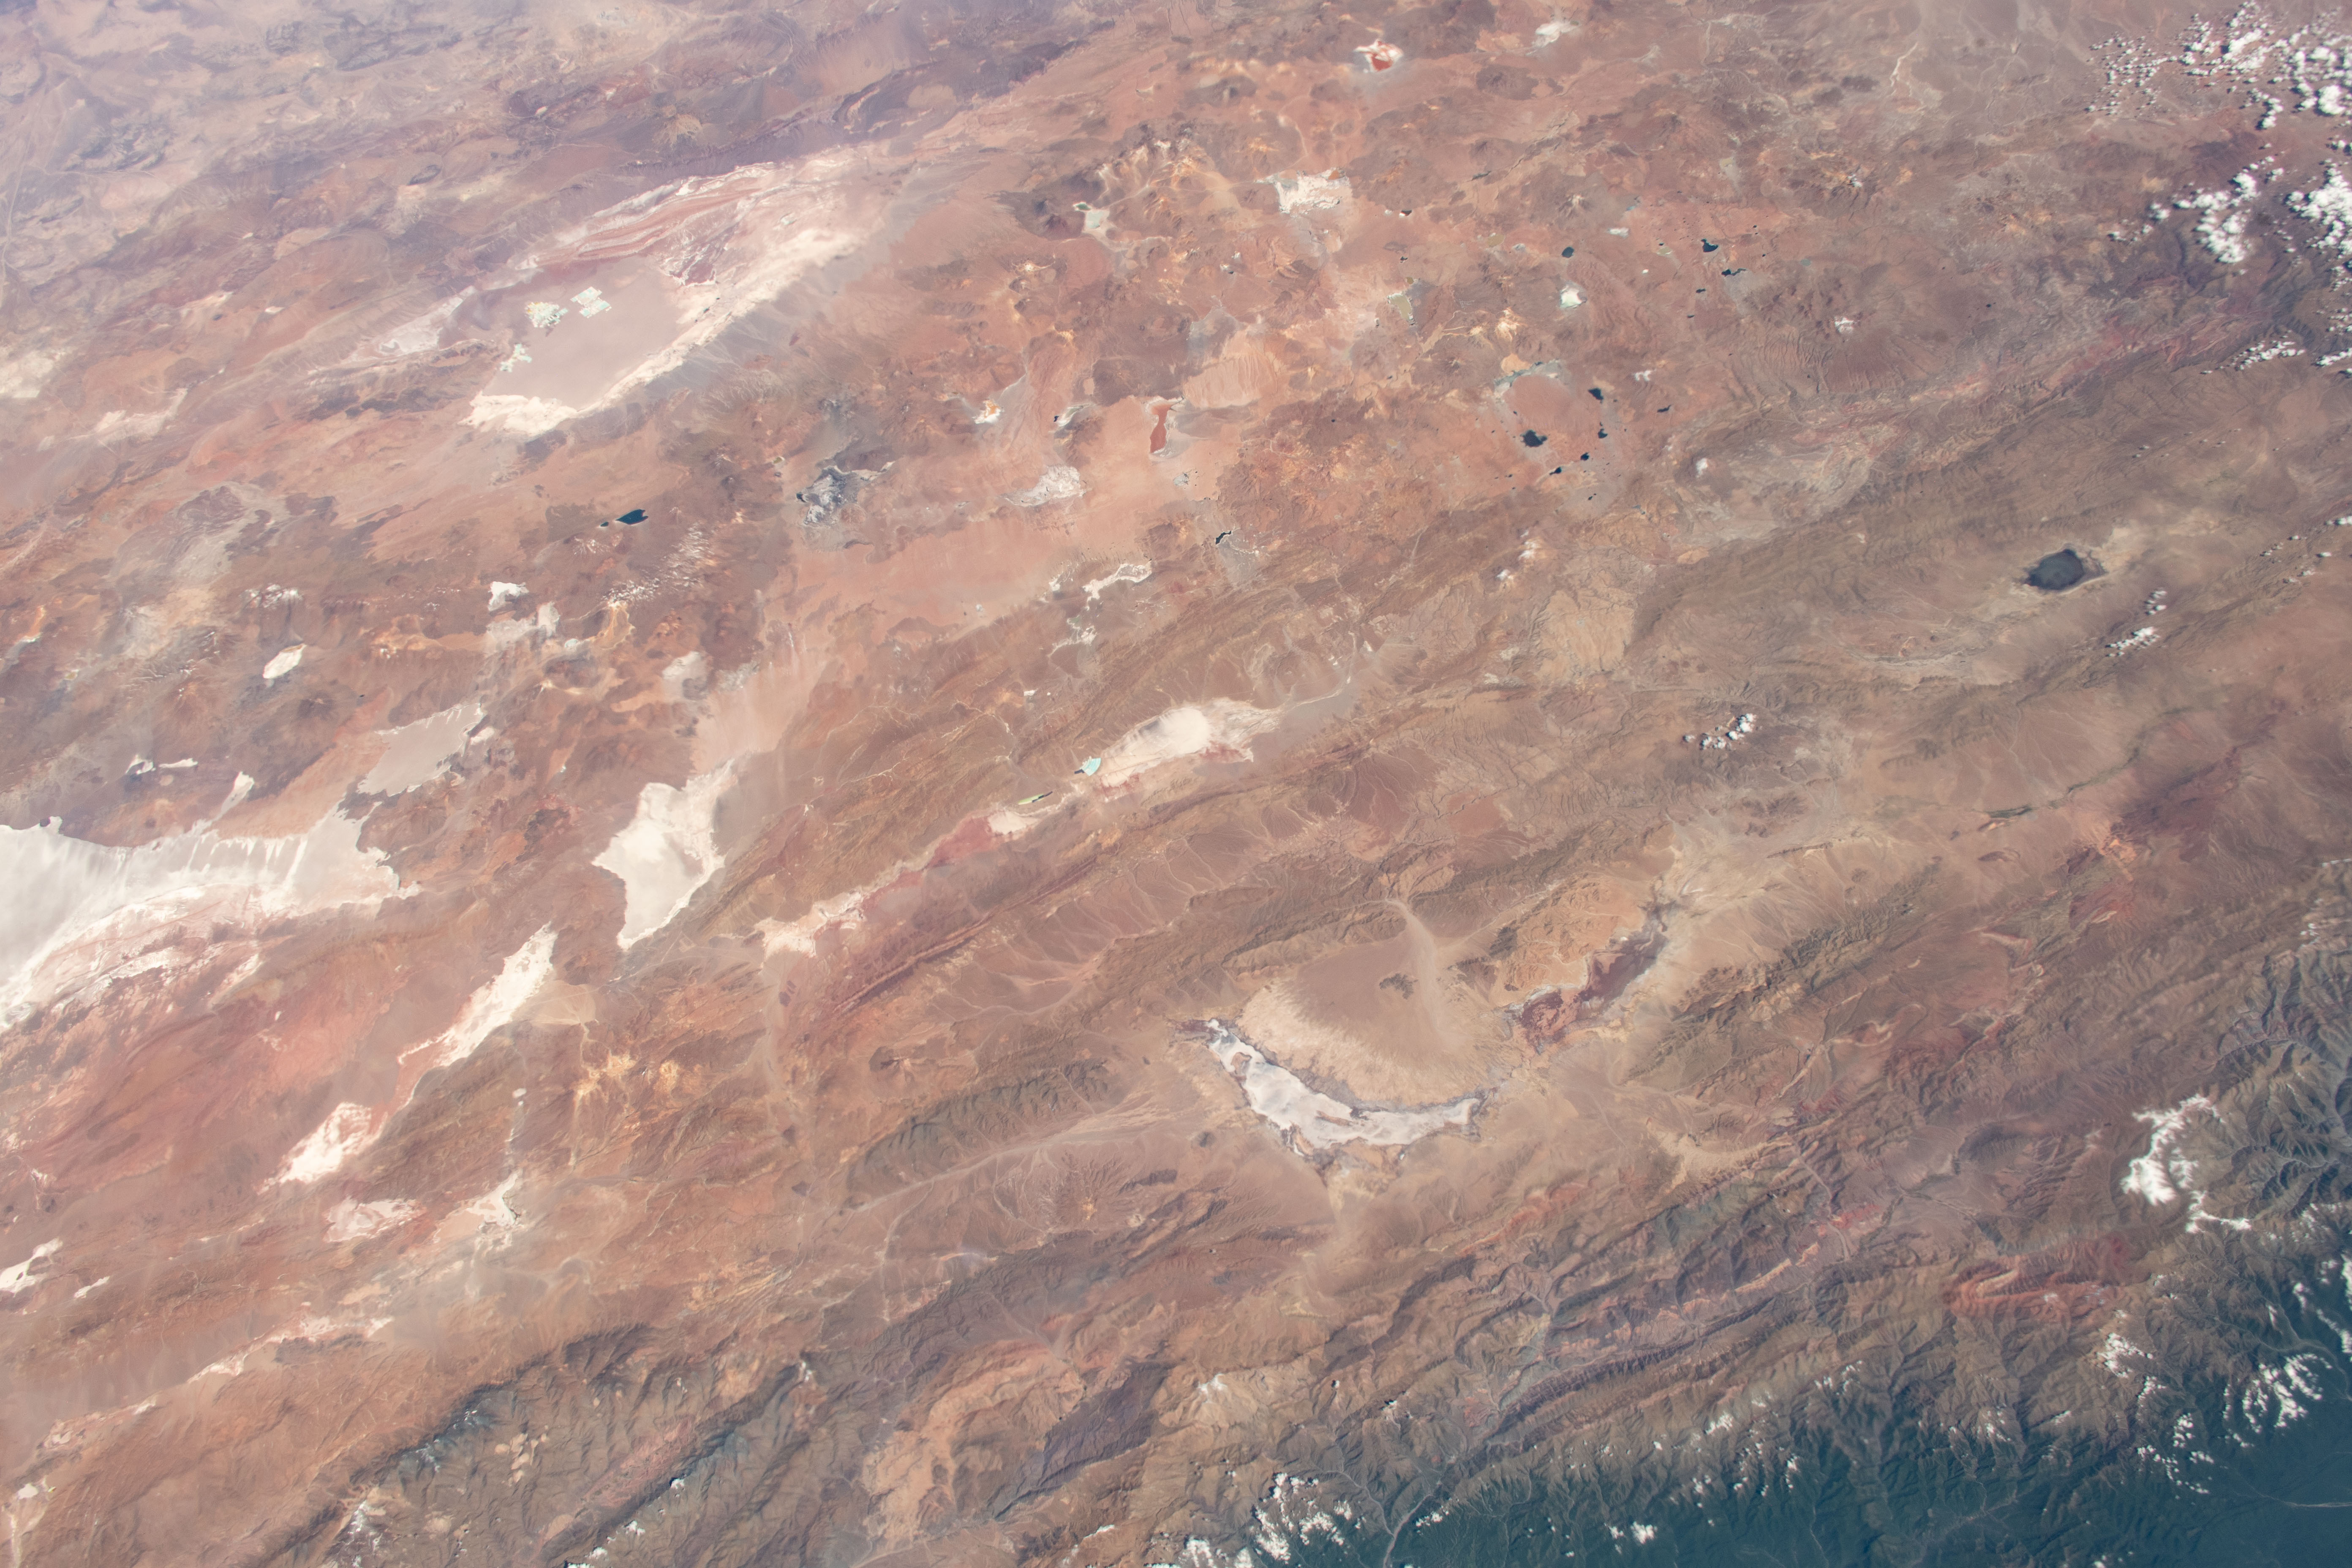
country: ARGENTINA
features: THE ANDES
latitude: -23.5
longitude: -66.5
